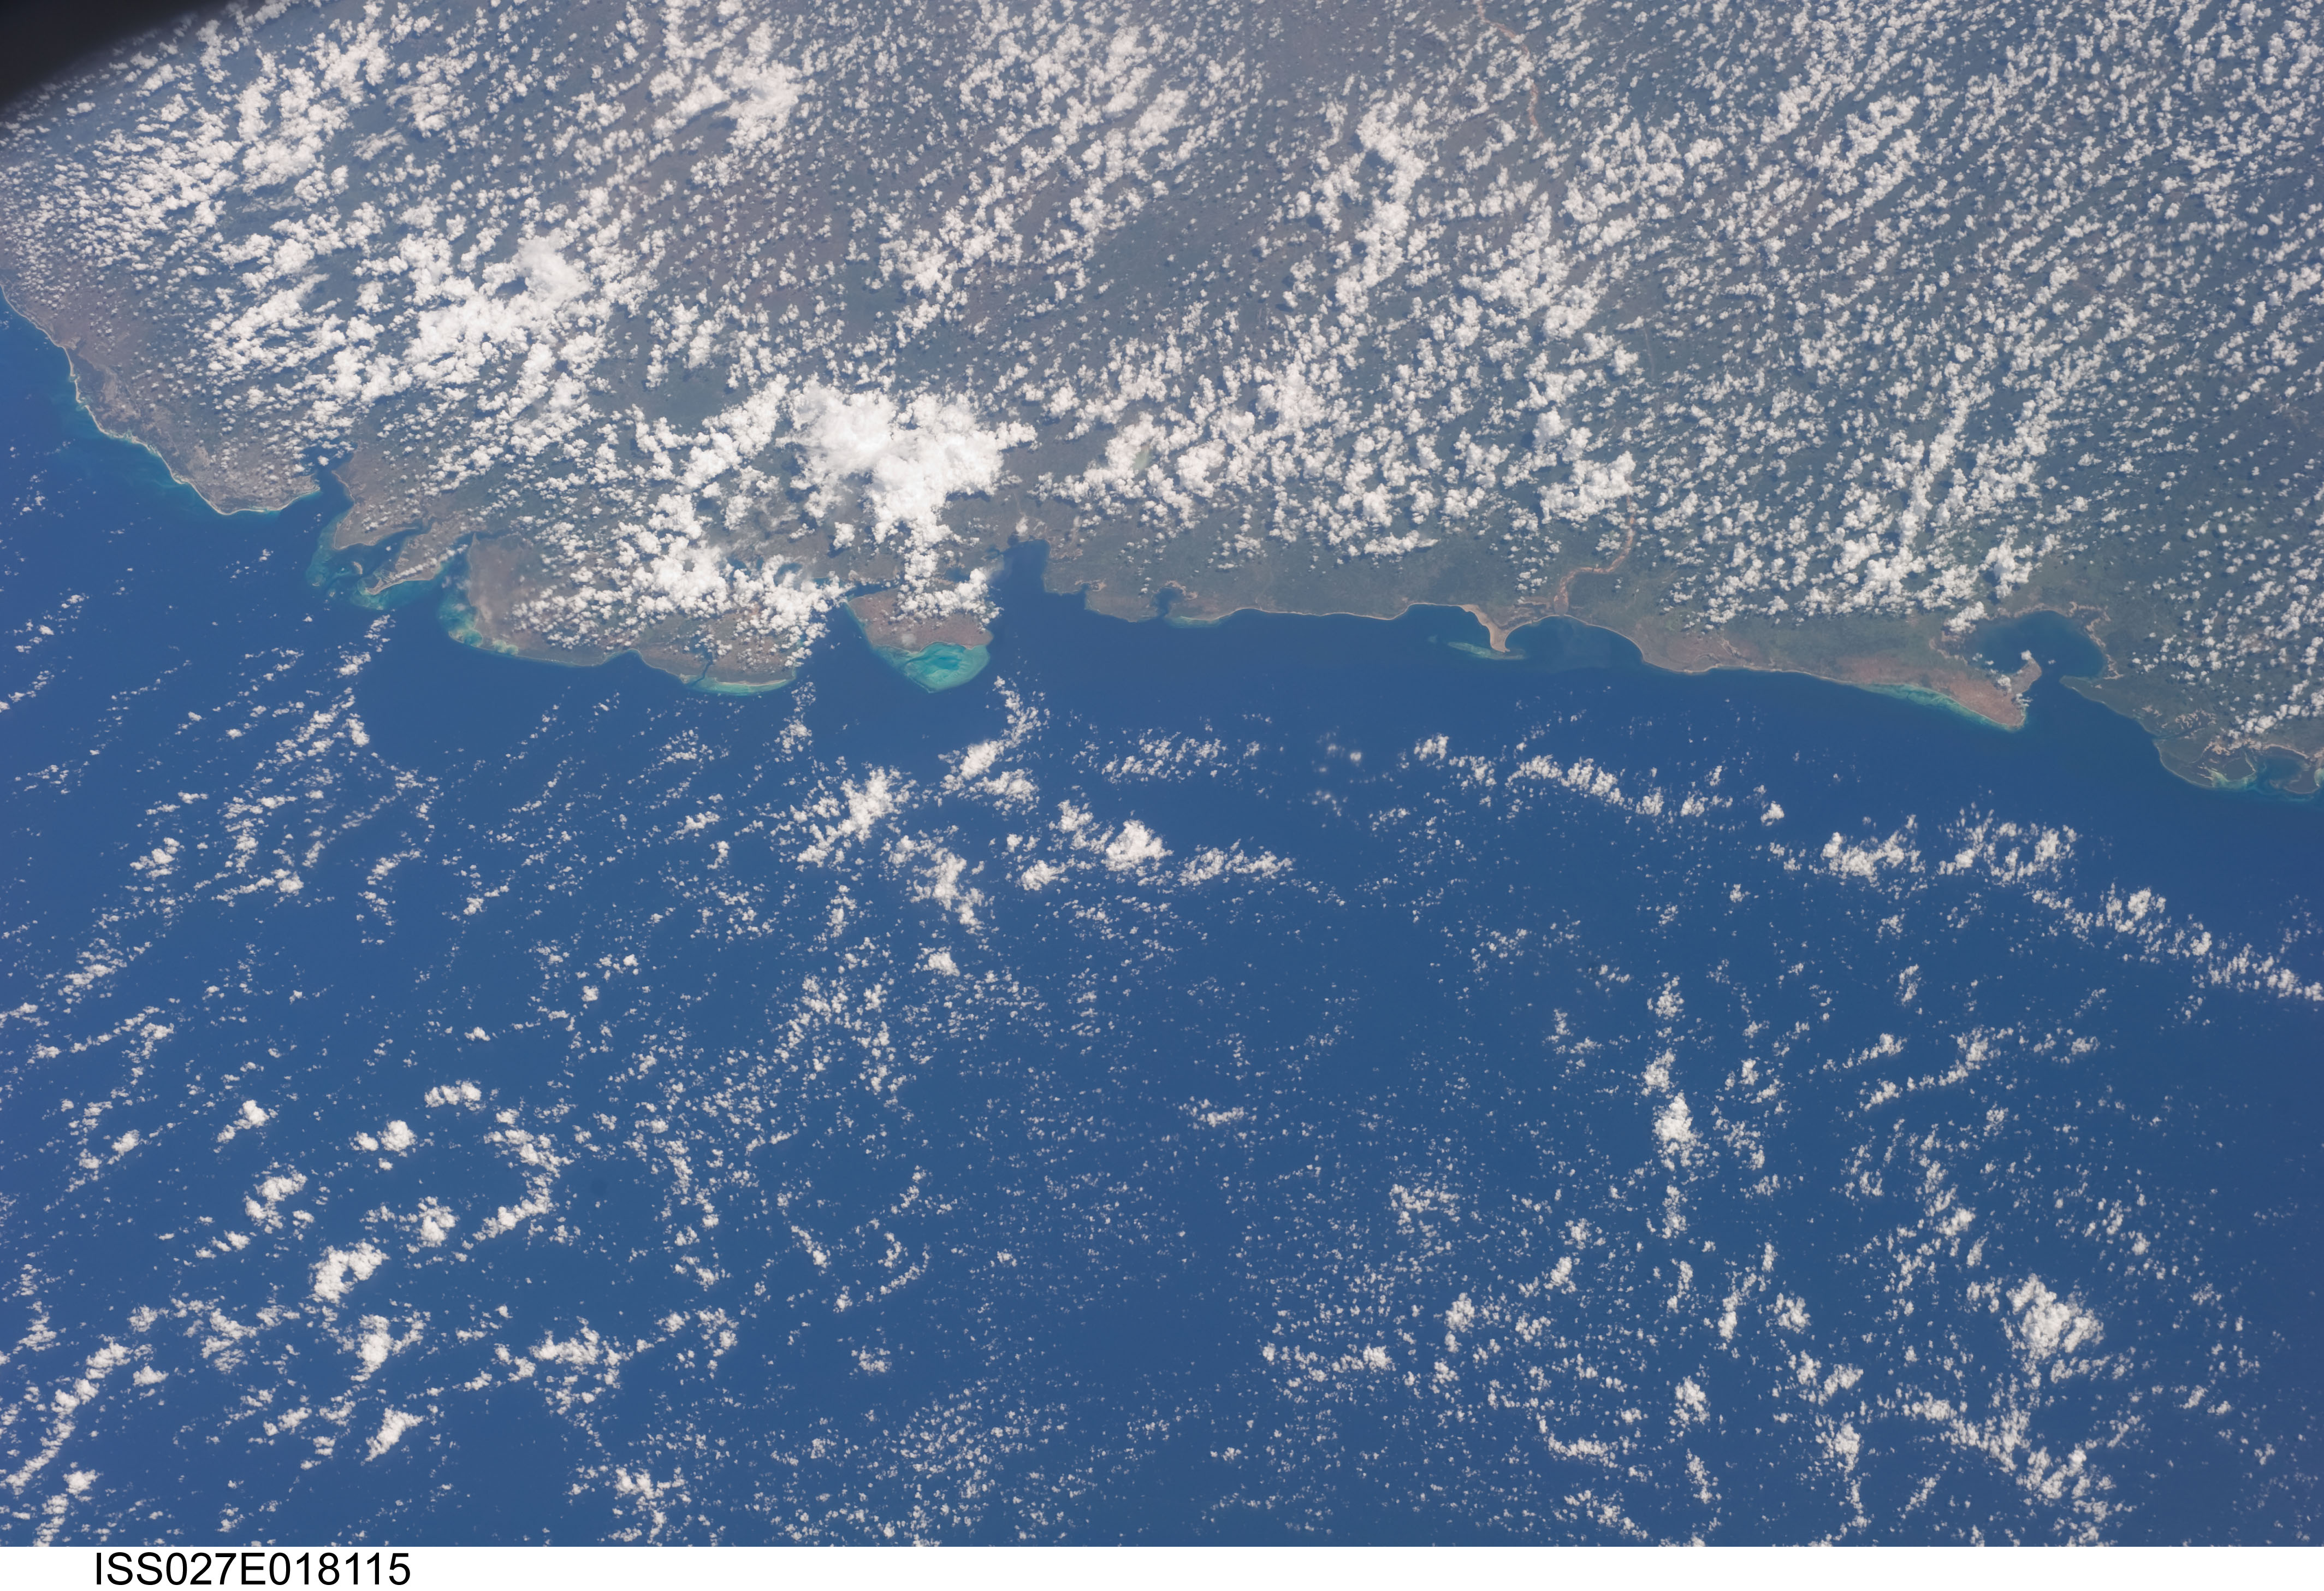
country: MOZAMBIQUE
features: MOZAMBIQUE CHANNEL, COAST, PEMBA, NACALA, LURIO R. MOUTH, REEFS, BAYS
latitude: -12.0
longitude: 41.0
